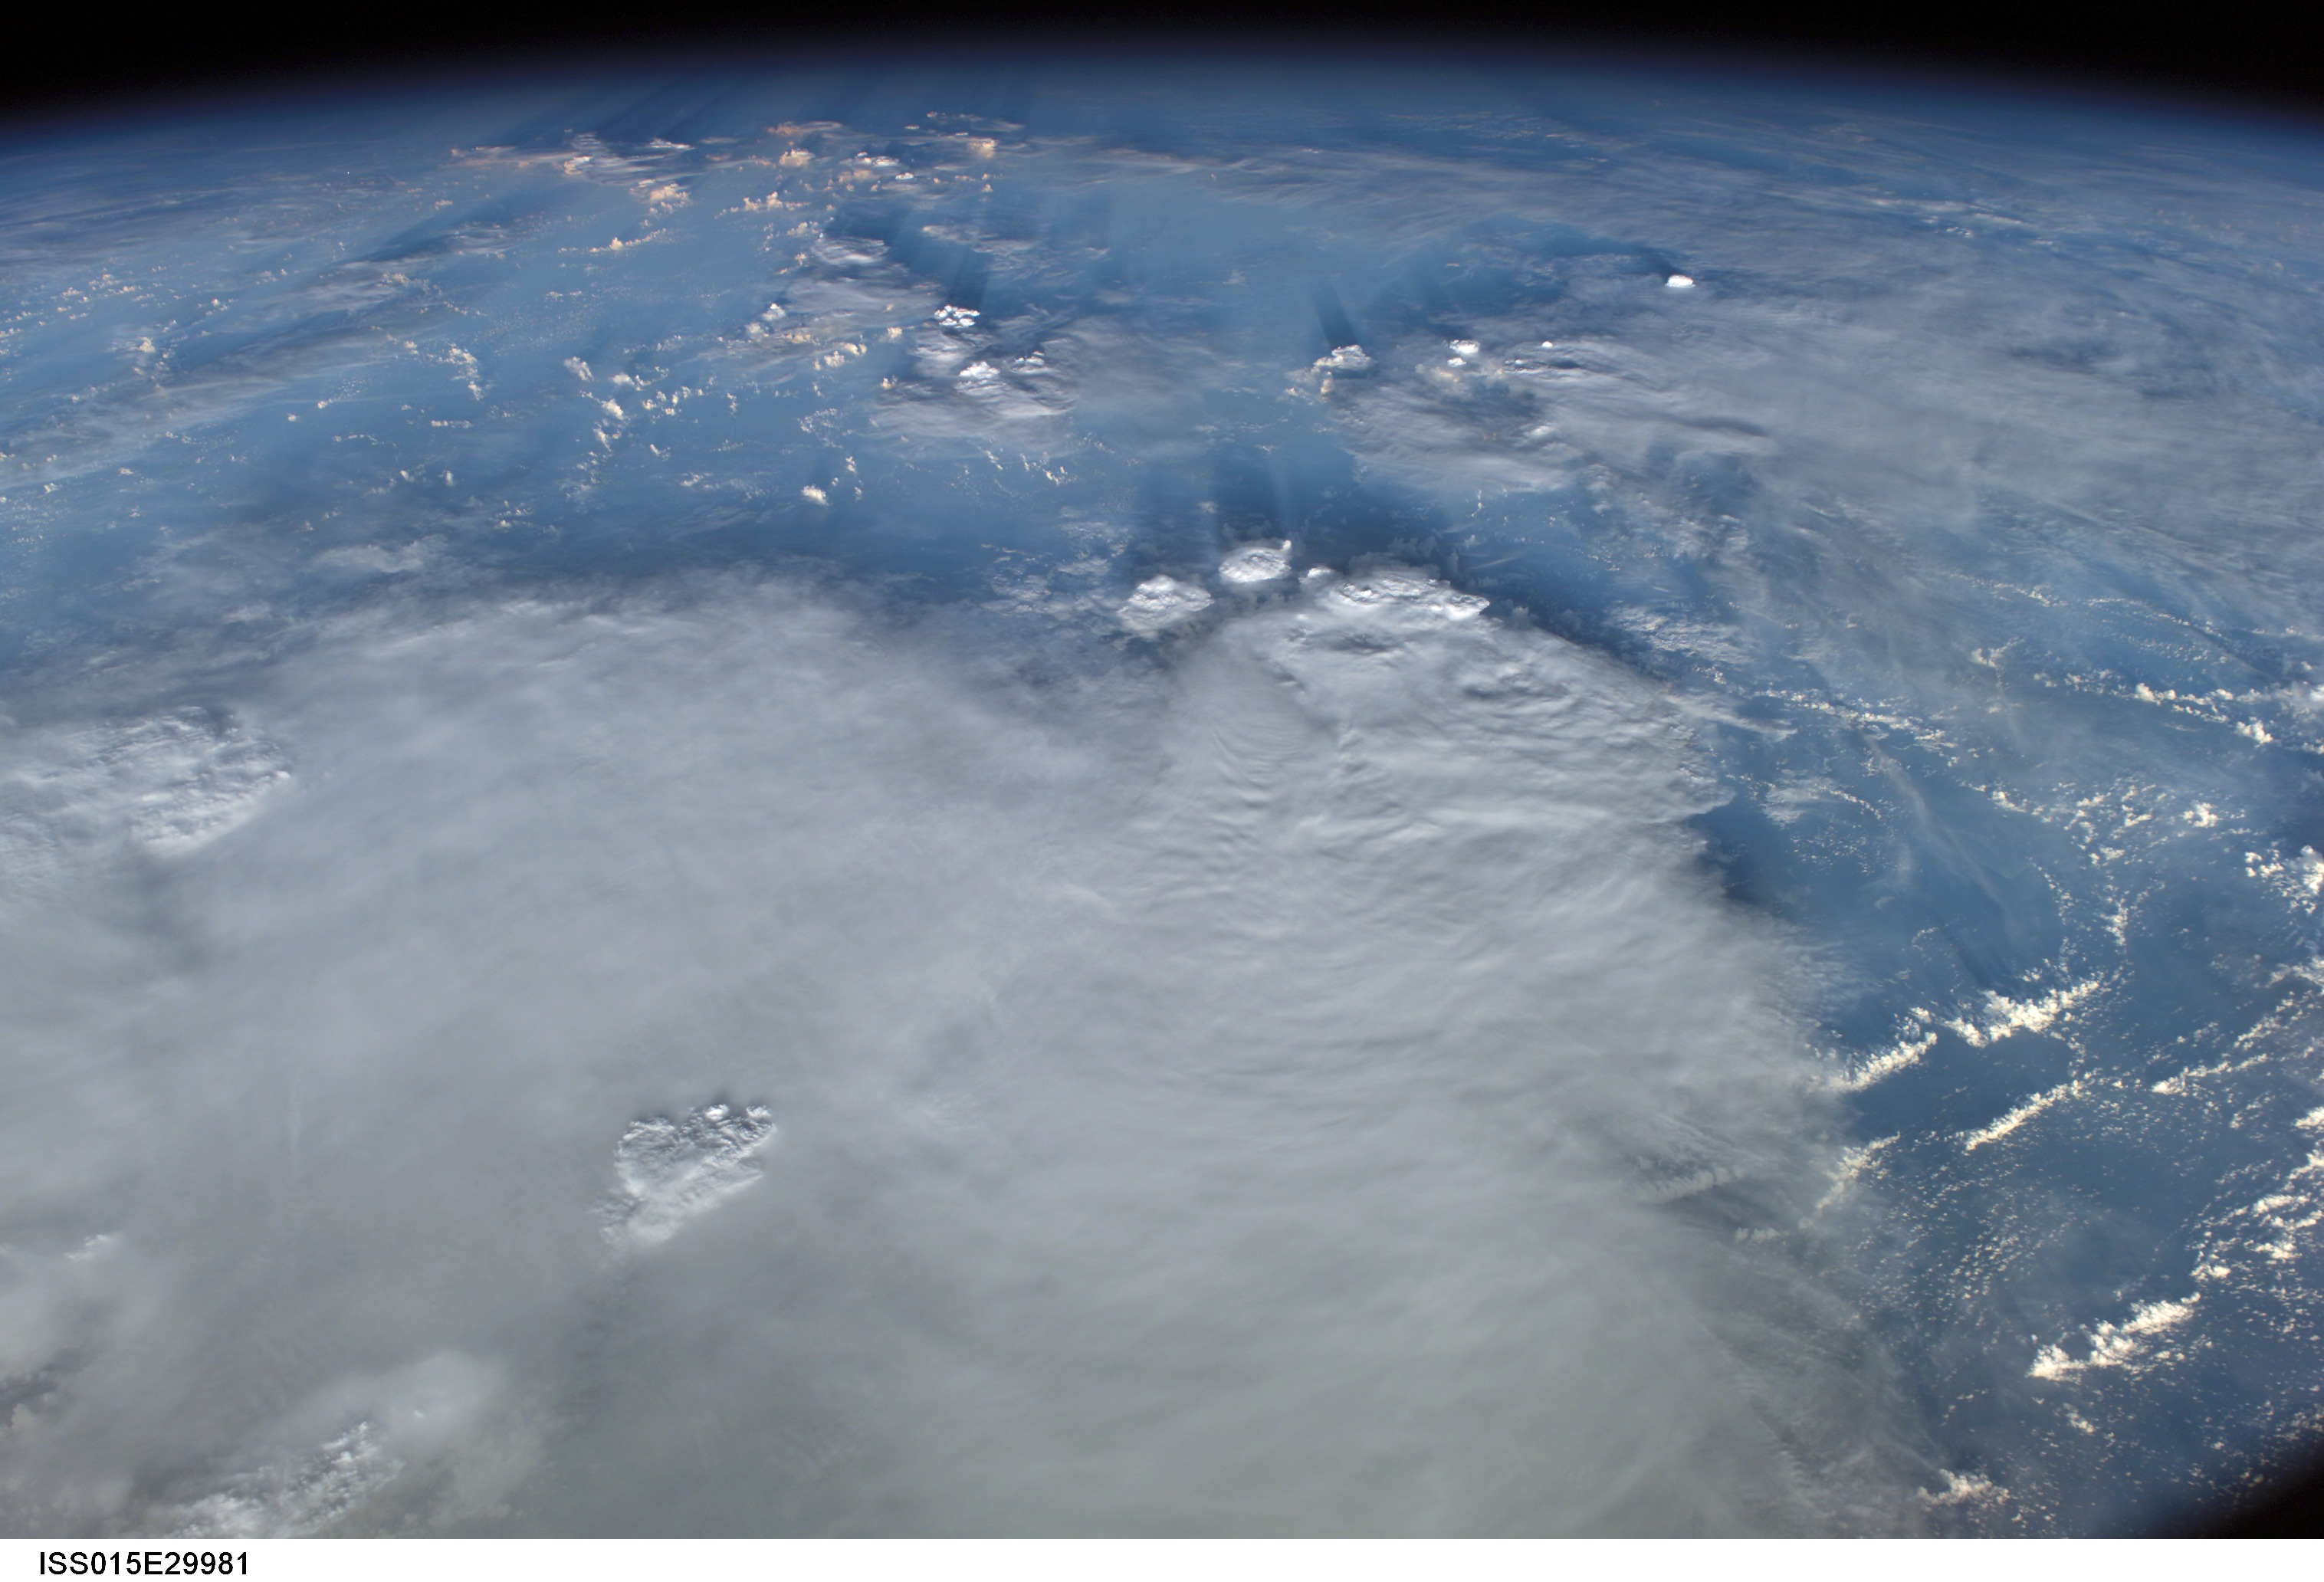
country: ATLANTIC OCEAN
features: PAN-MULTILAYERED CLOUDS
